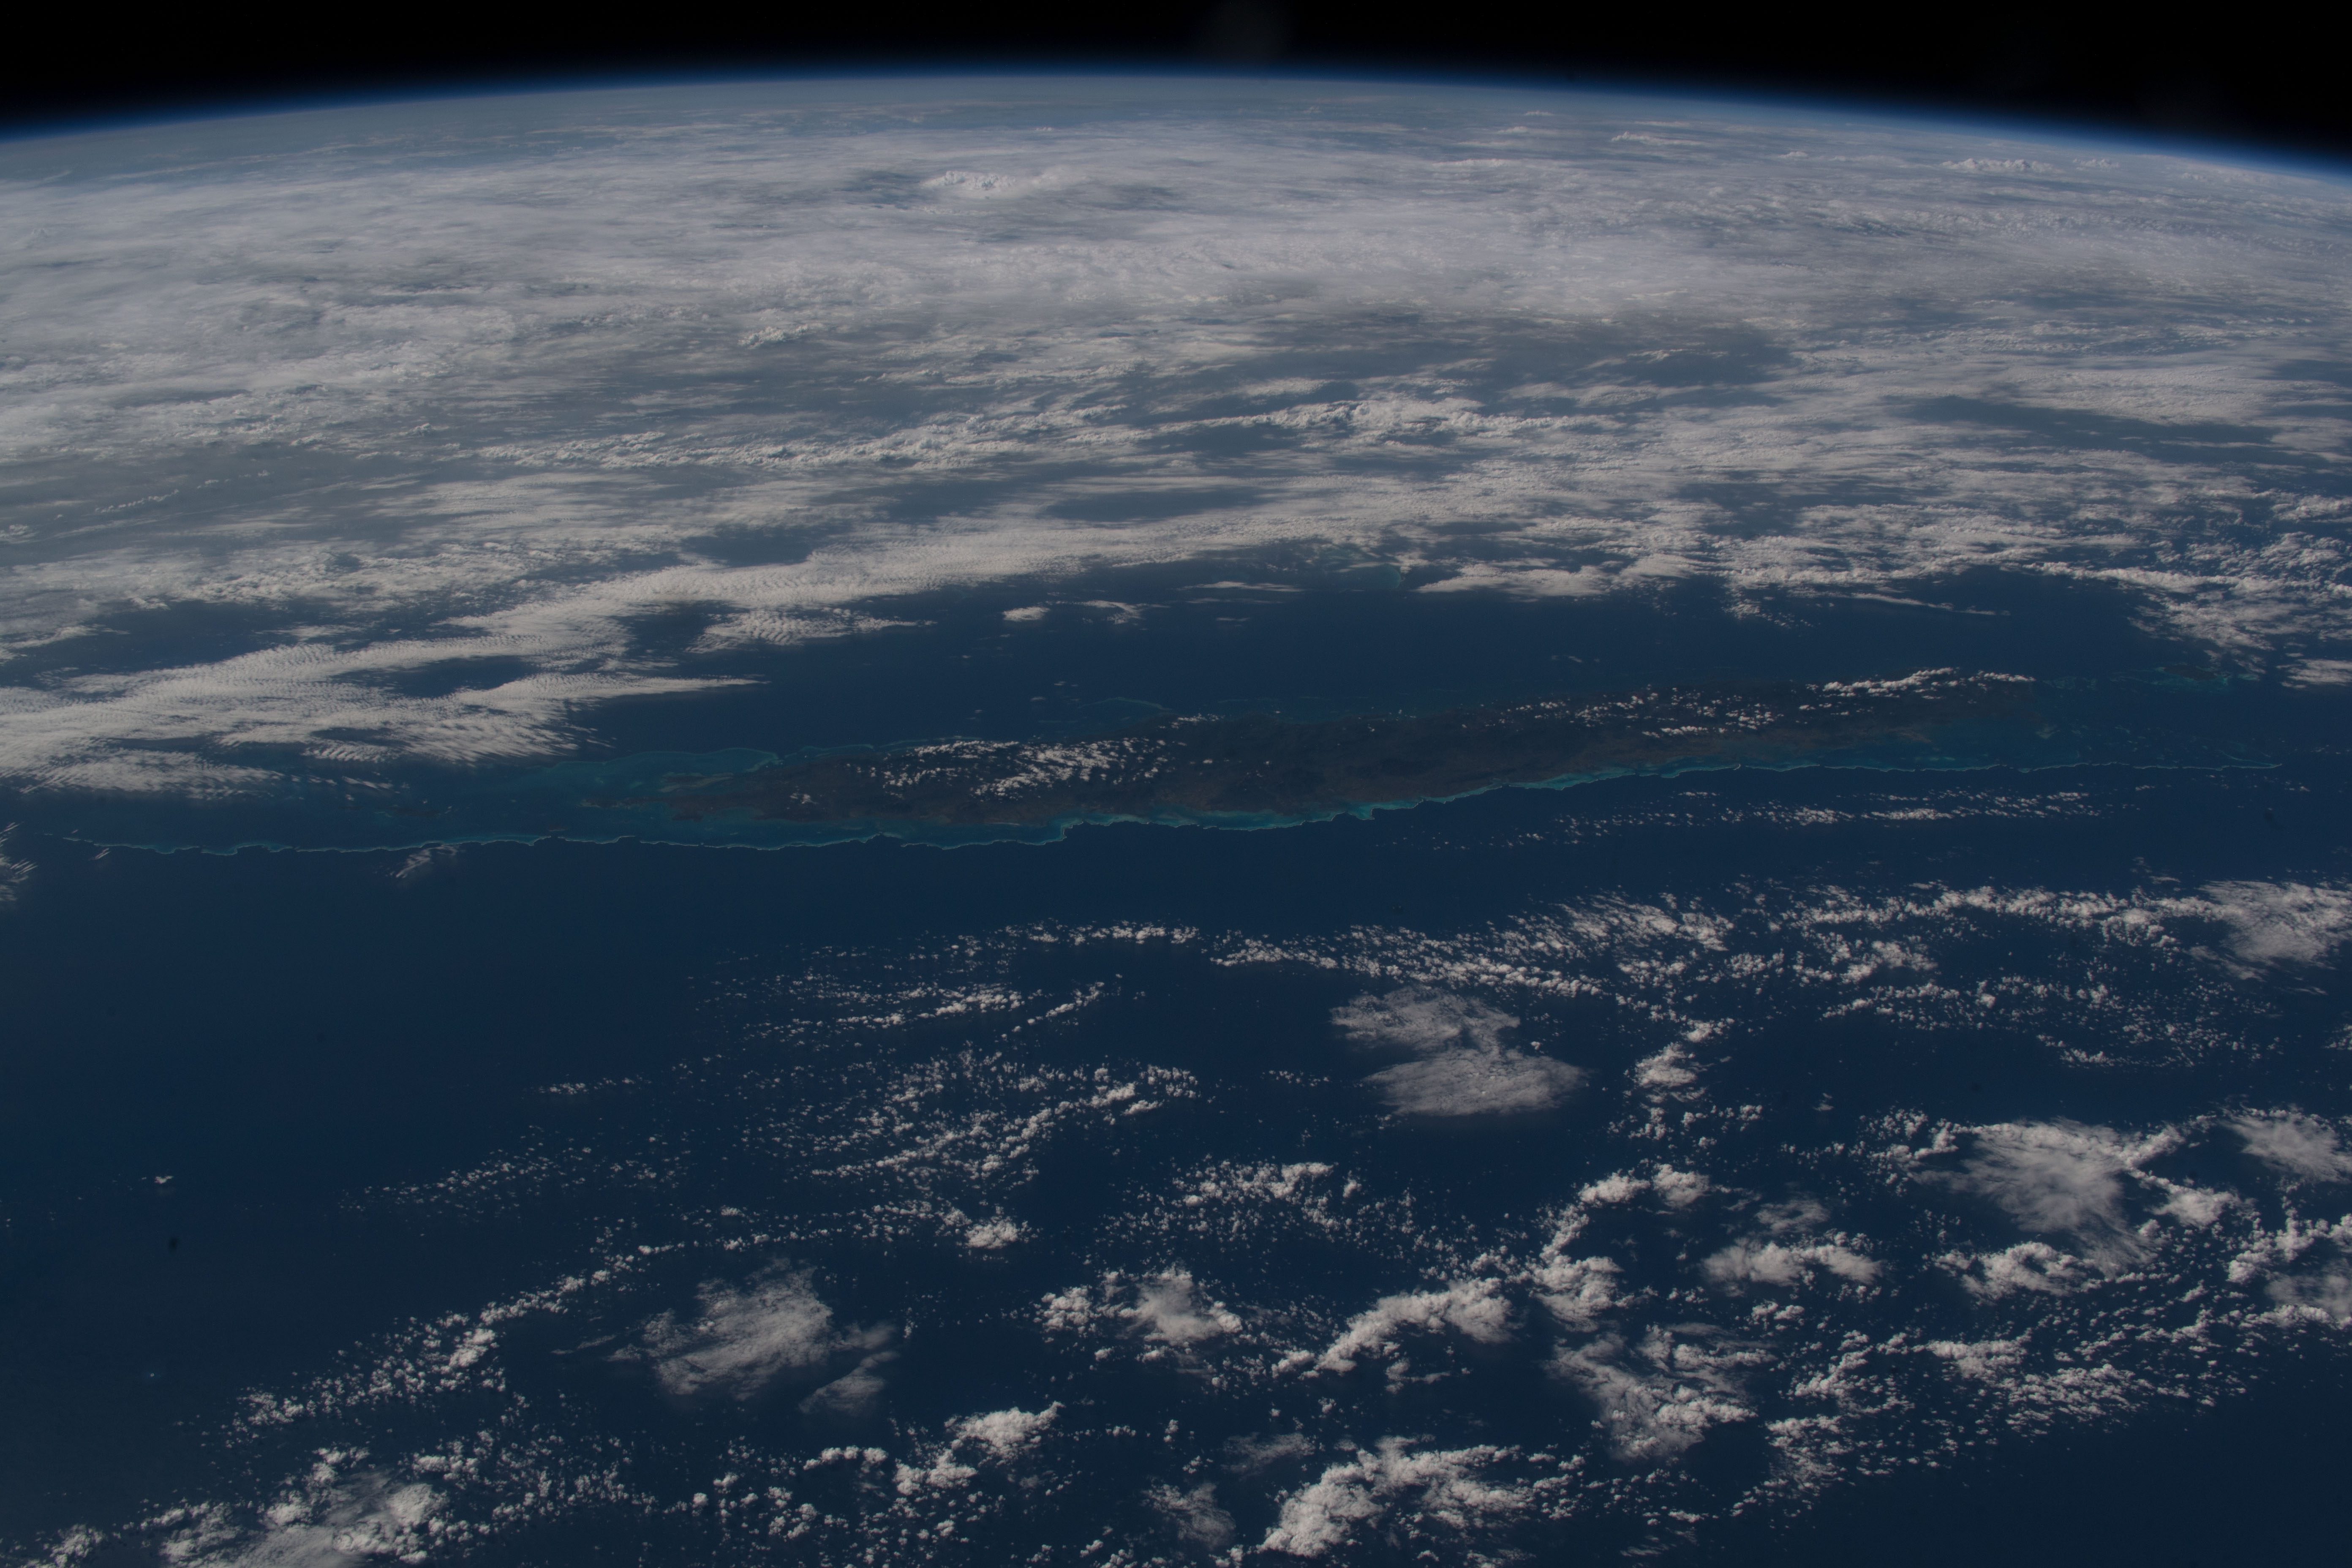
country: NEW CALEDONIA
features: PACIFIC OCEAN, EARTH LIMB, NOUMEA CITY, PINGIANE ISLAND, KONE CITY, NEPOUI CITYY
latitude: -21.4
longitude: 165.2
